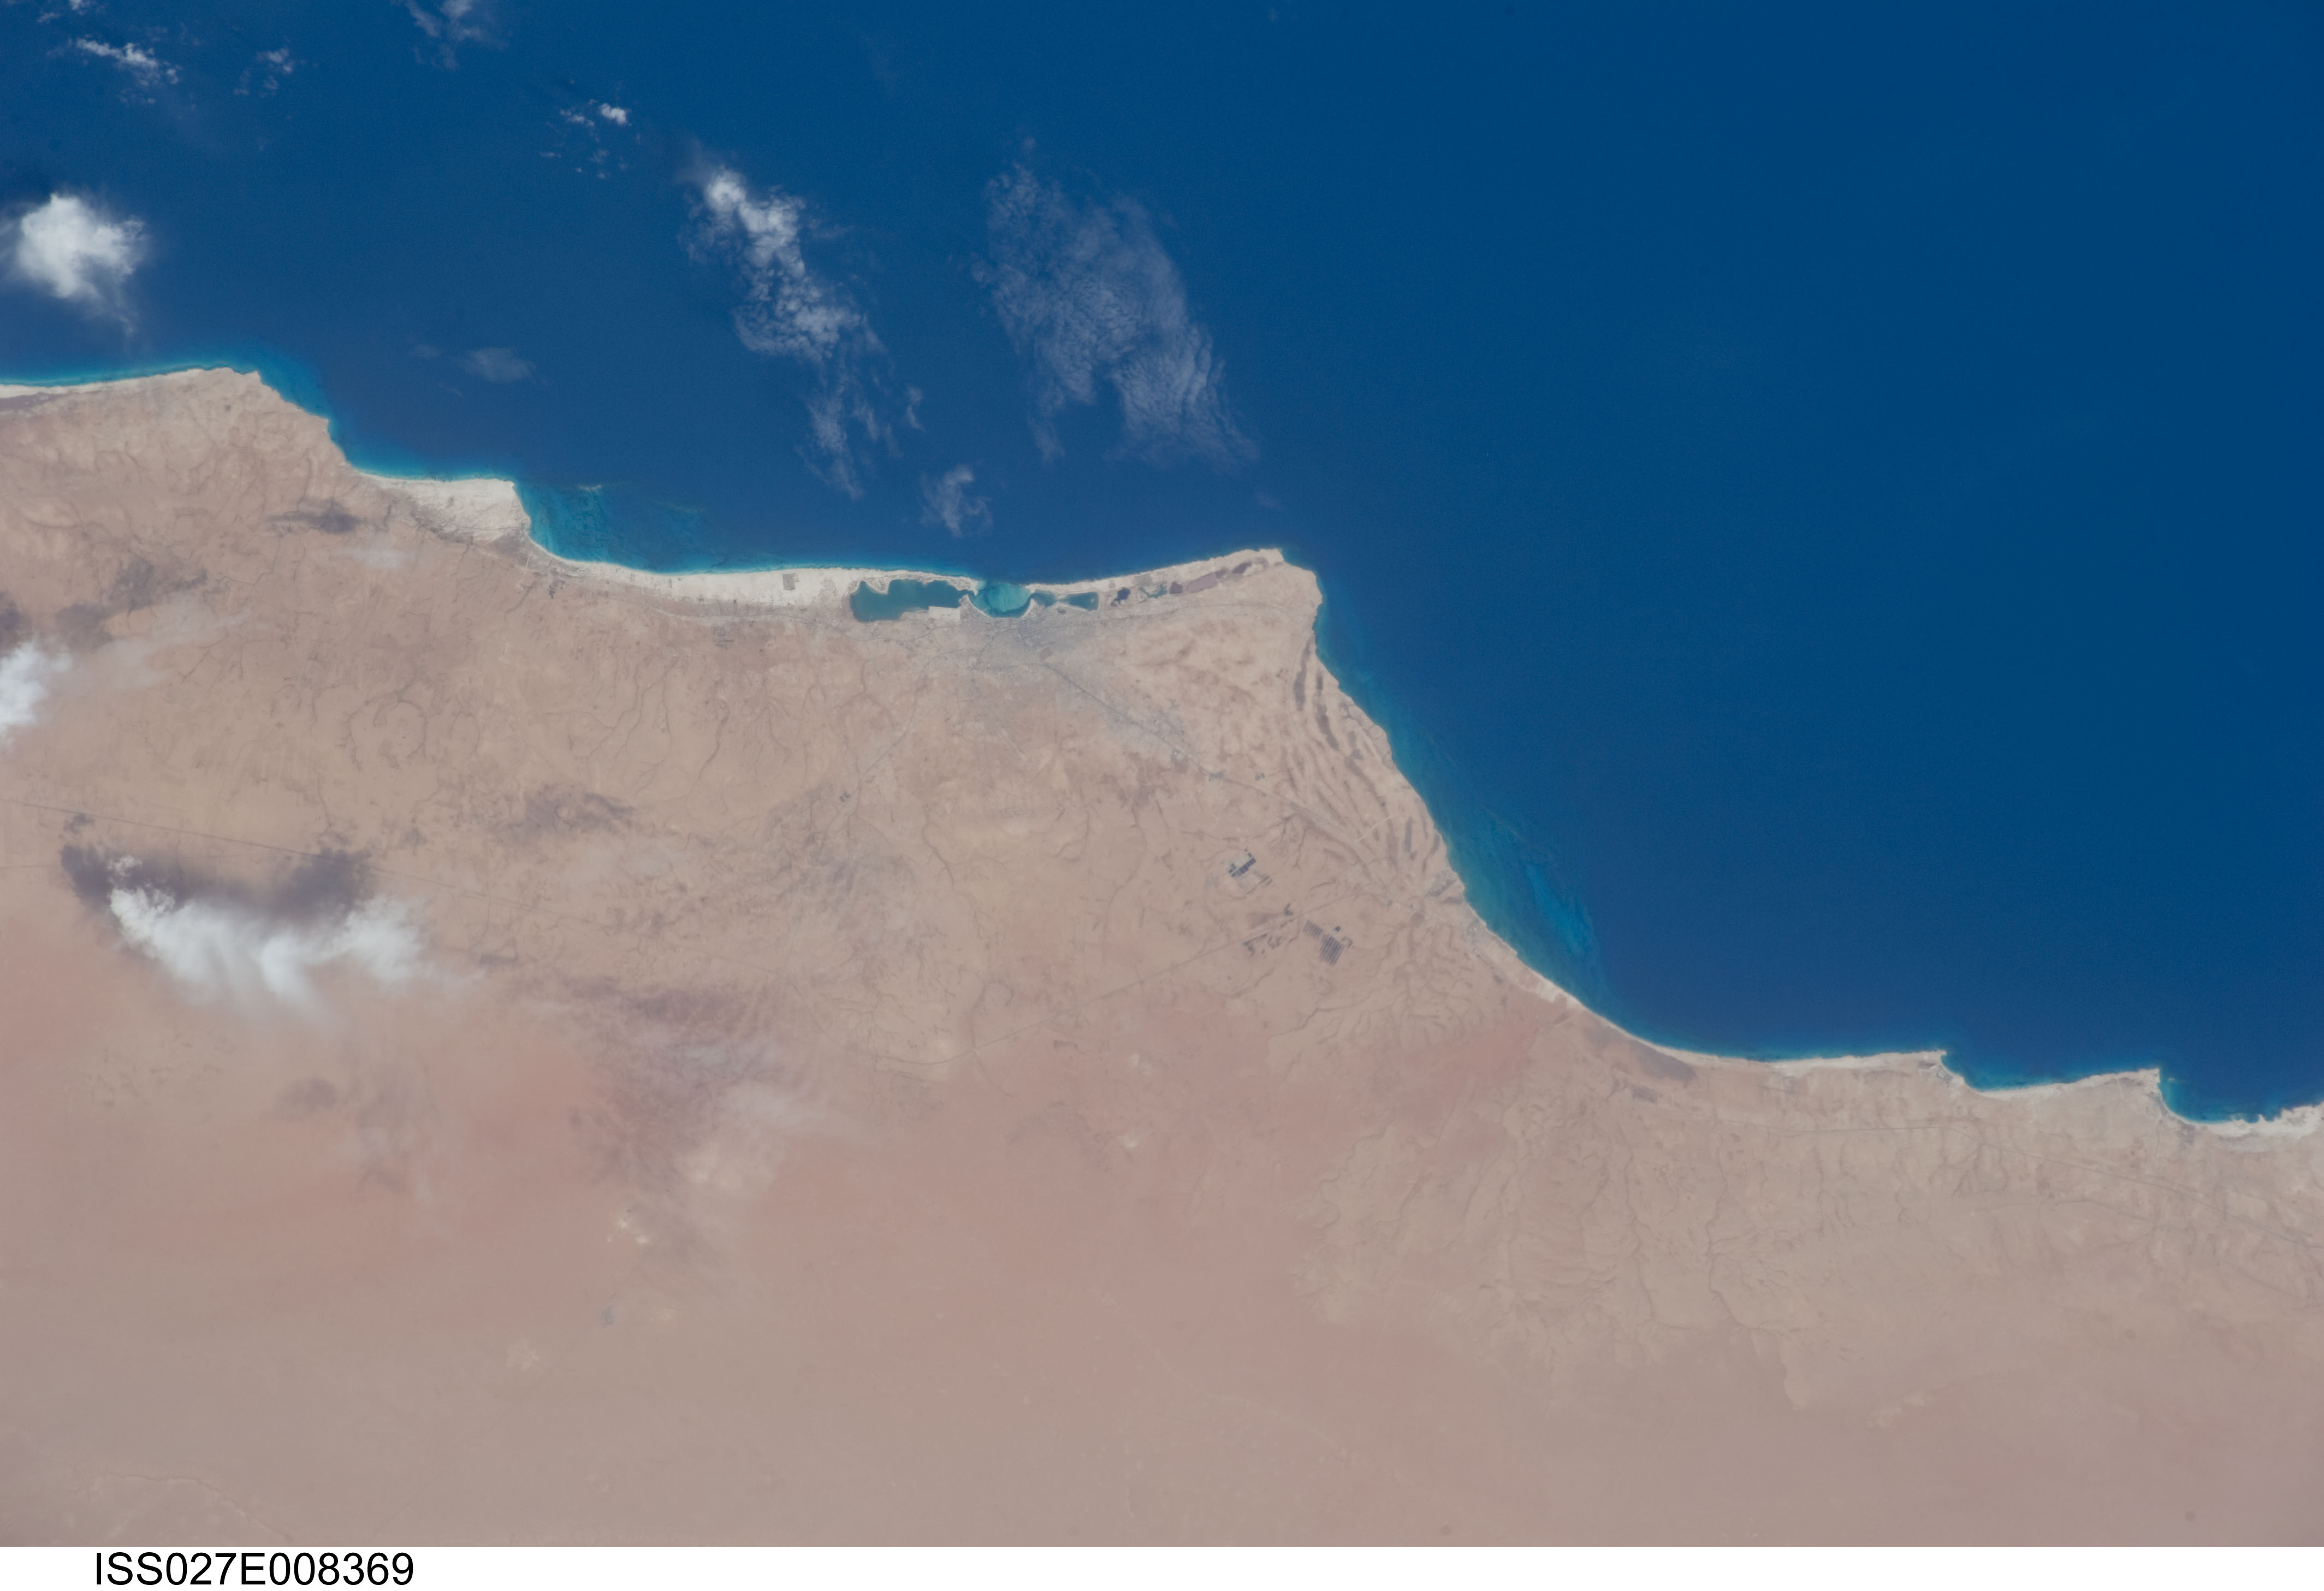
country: EGYPT
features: MEDITERRANEAN SEA, MERSA MATRUH
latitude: 31.3
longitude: 27.3
